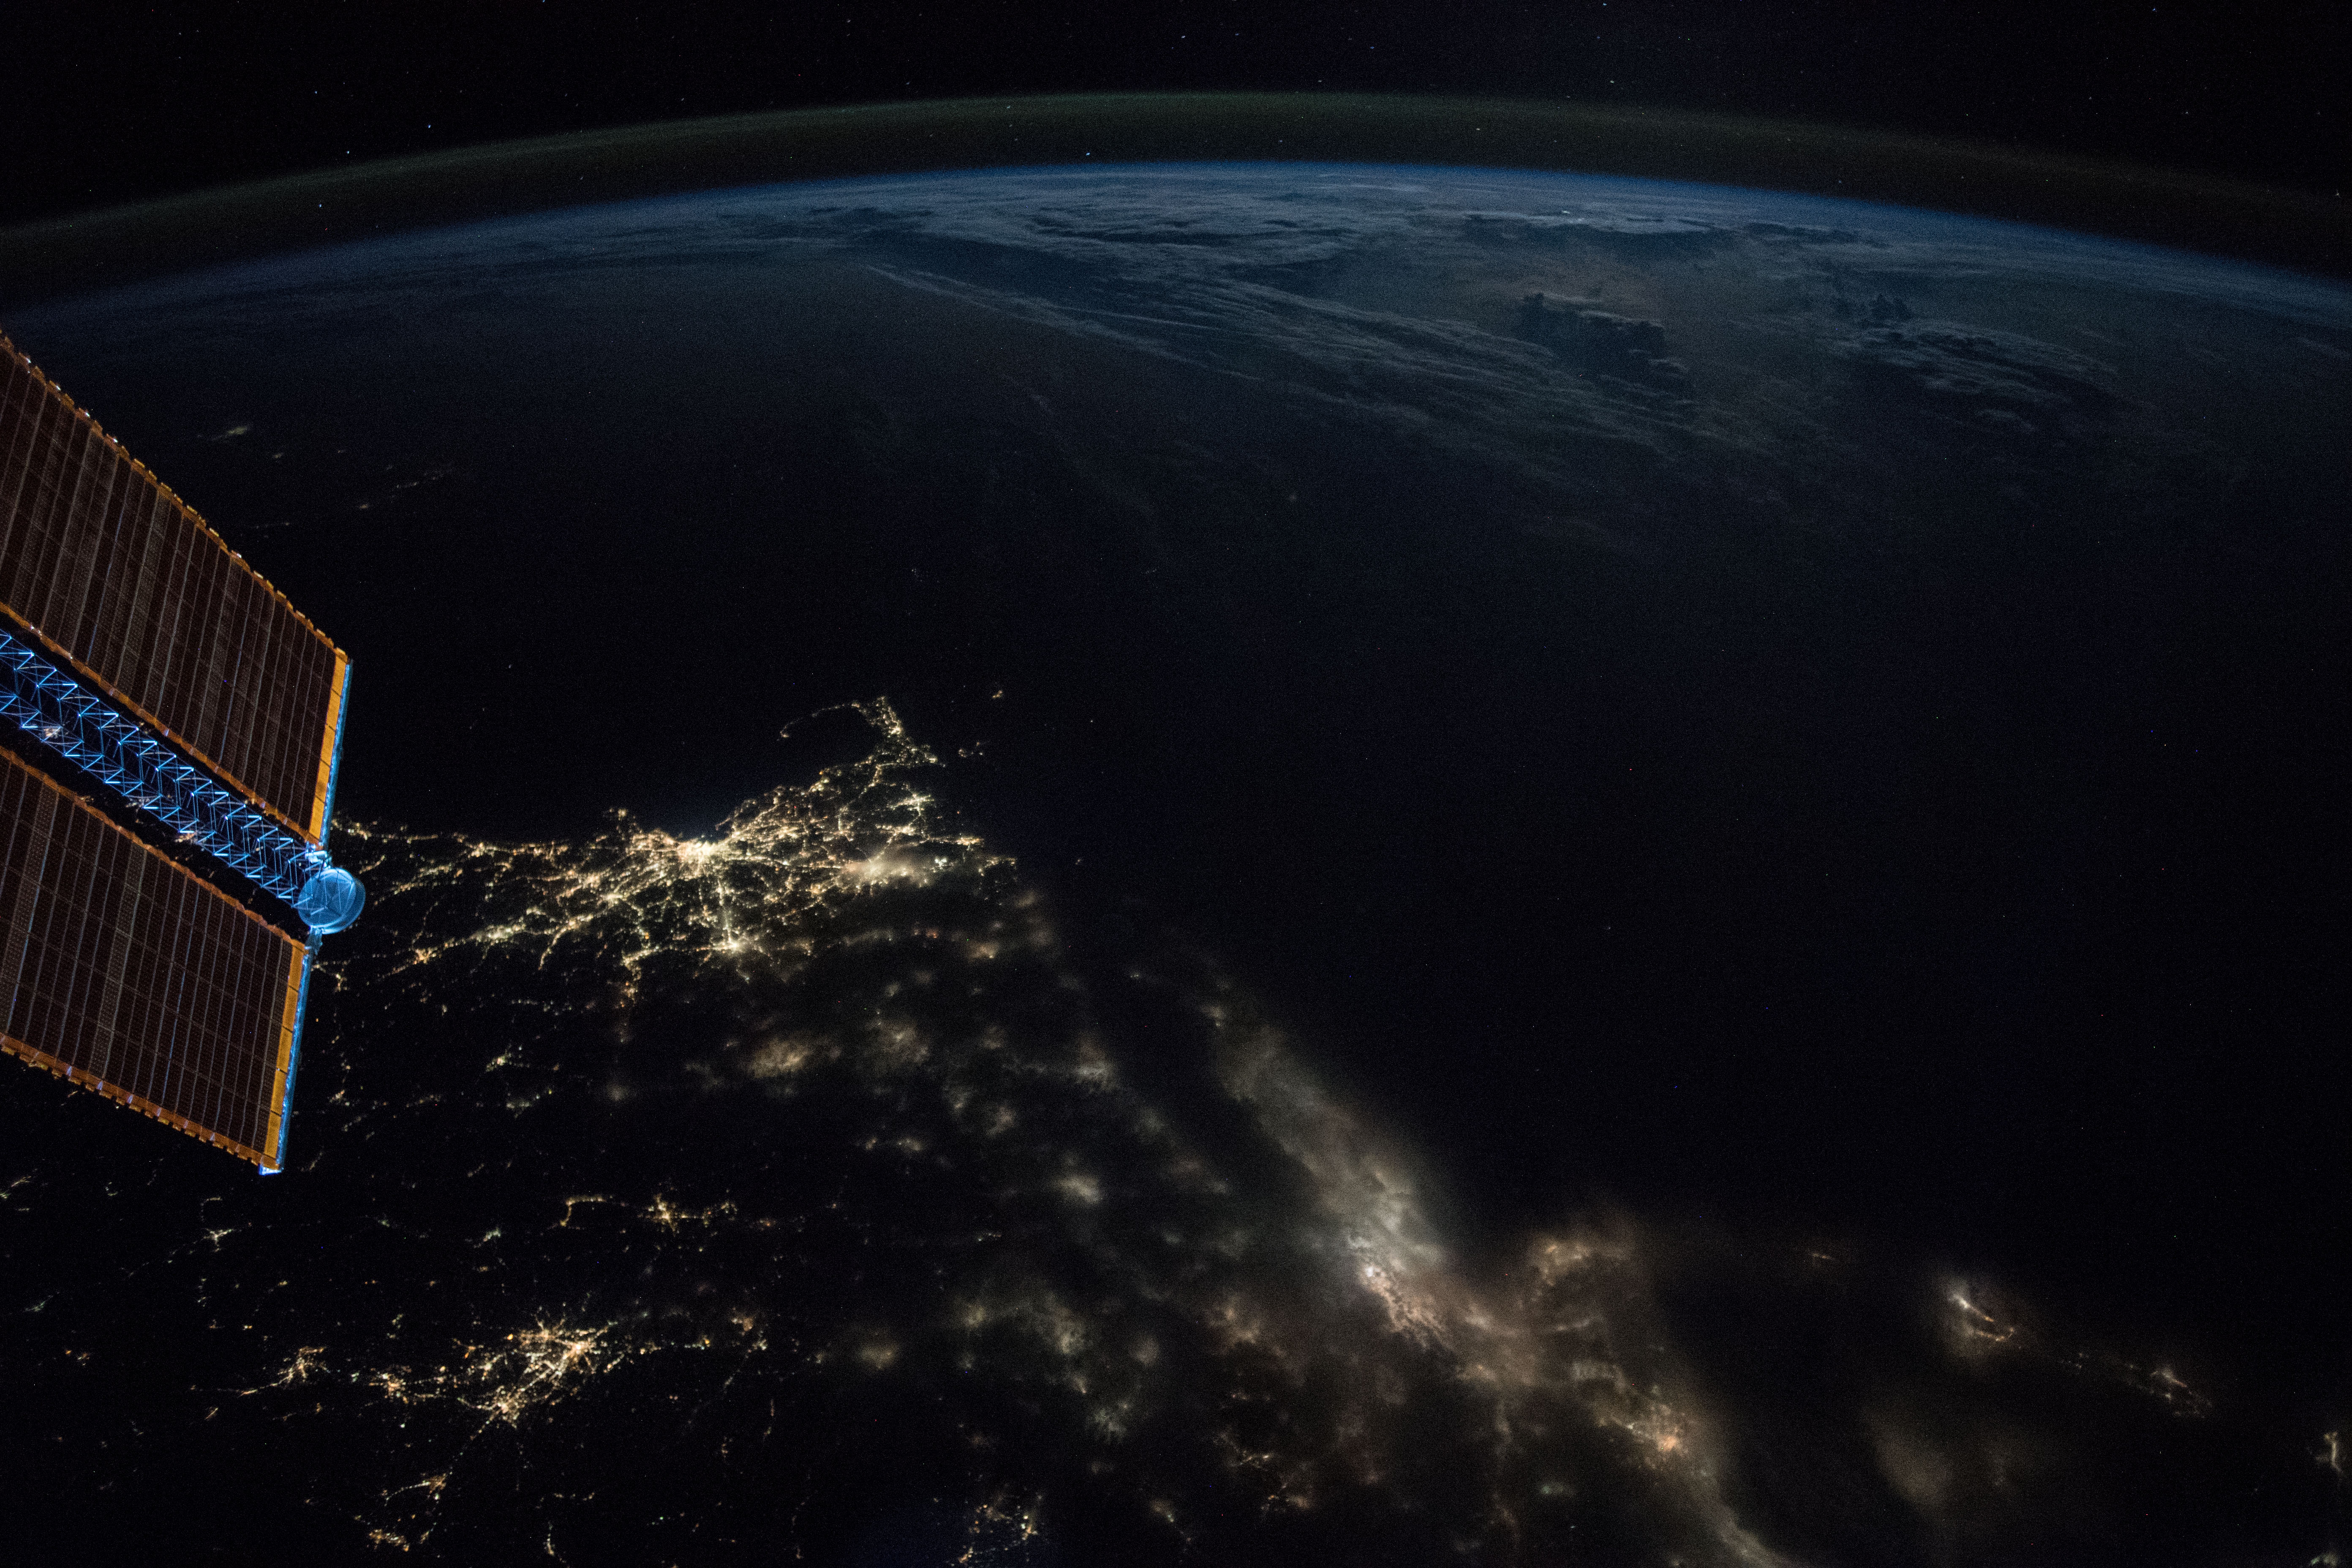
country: ATLANTIC OCEAN
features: LONG ISLAND, BOSTON CITY, RHODE ISLAND, CAPE COD BAY, BLOCK ISLAND, NEW BEDFORD CITY, BUZZARDS BAY, PROVIDENCE CITY, EARTH LIMB, NIGHT
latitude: 40.7
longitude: -71.4
